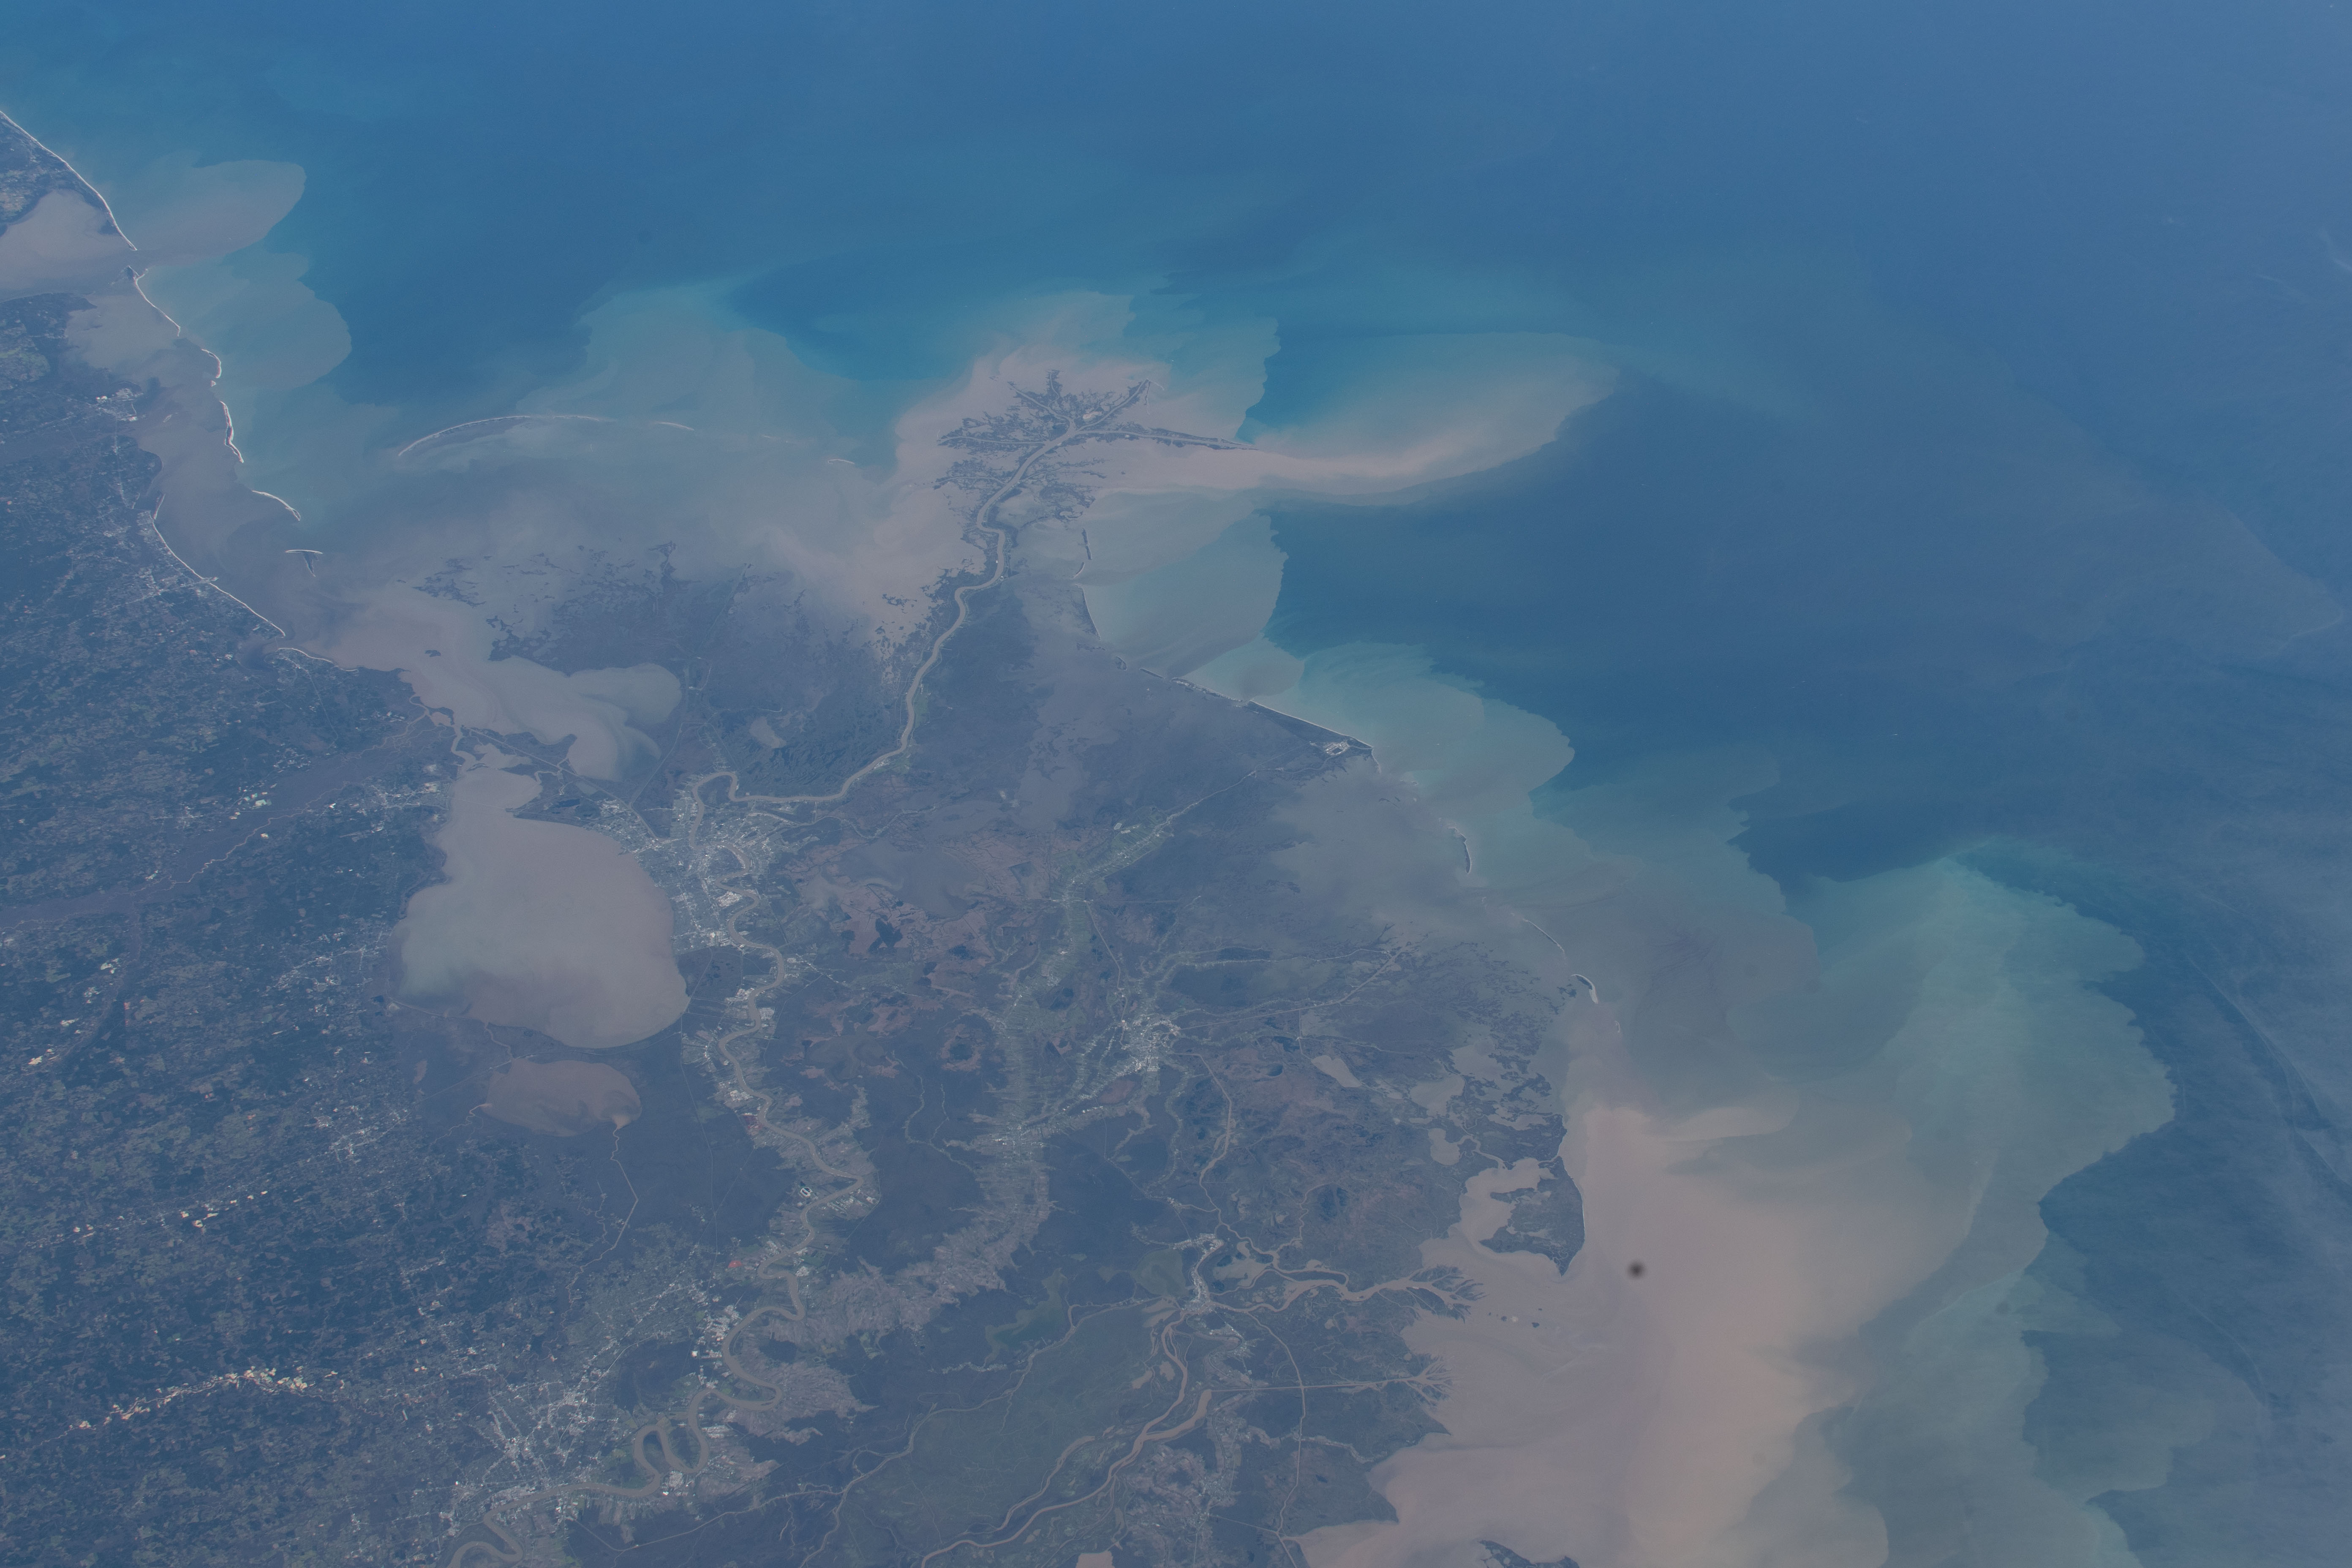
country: USA-LOUISIANA
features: NEW ORLEANS, BATON ROUGE, LAKE PONTCHARTRAIN, GULFPORT, GULF OF MEXICO, CHANDELEUR SOUND, MOBILE, PENSACOLA, PANAMA CITY, TALLAHASSEE
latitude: 30.0
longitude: -90.5
